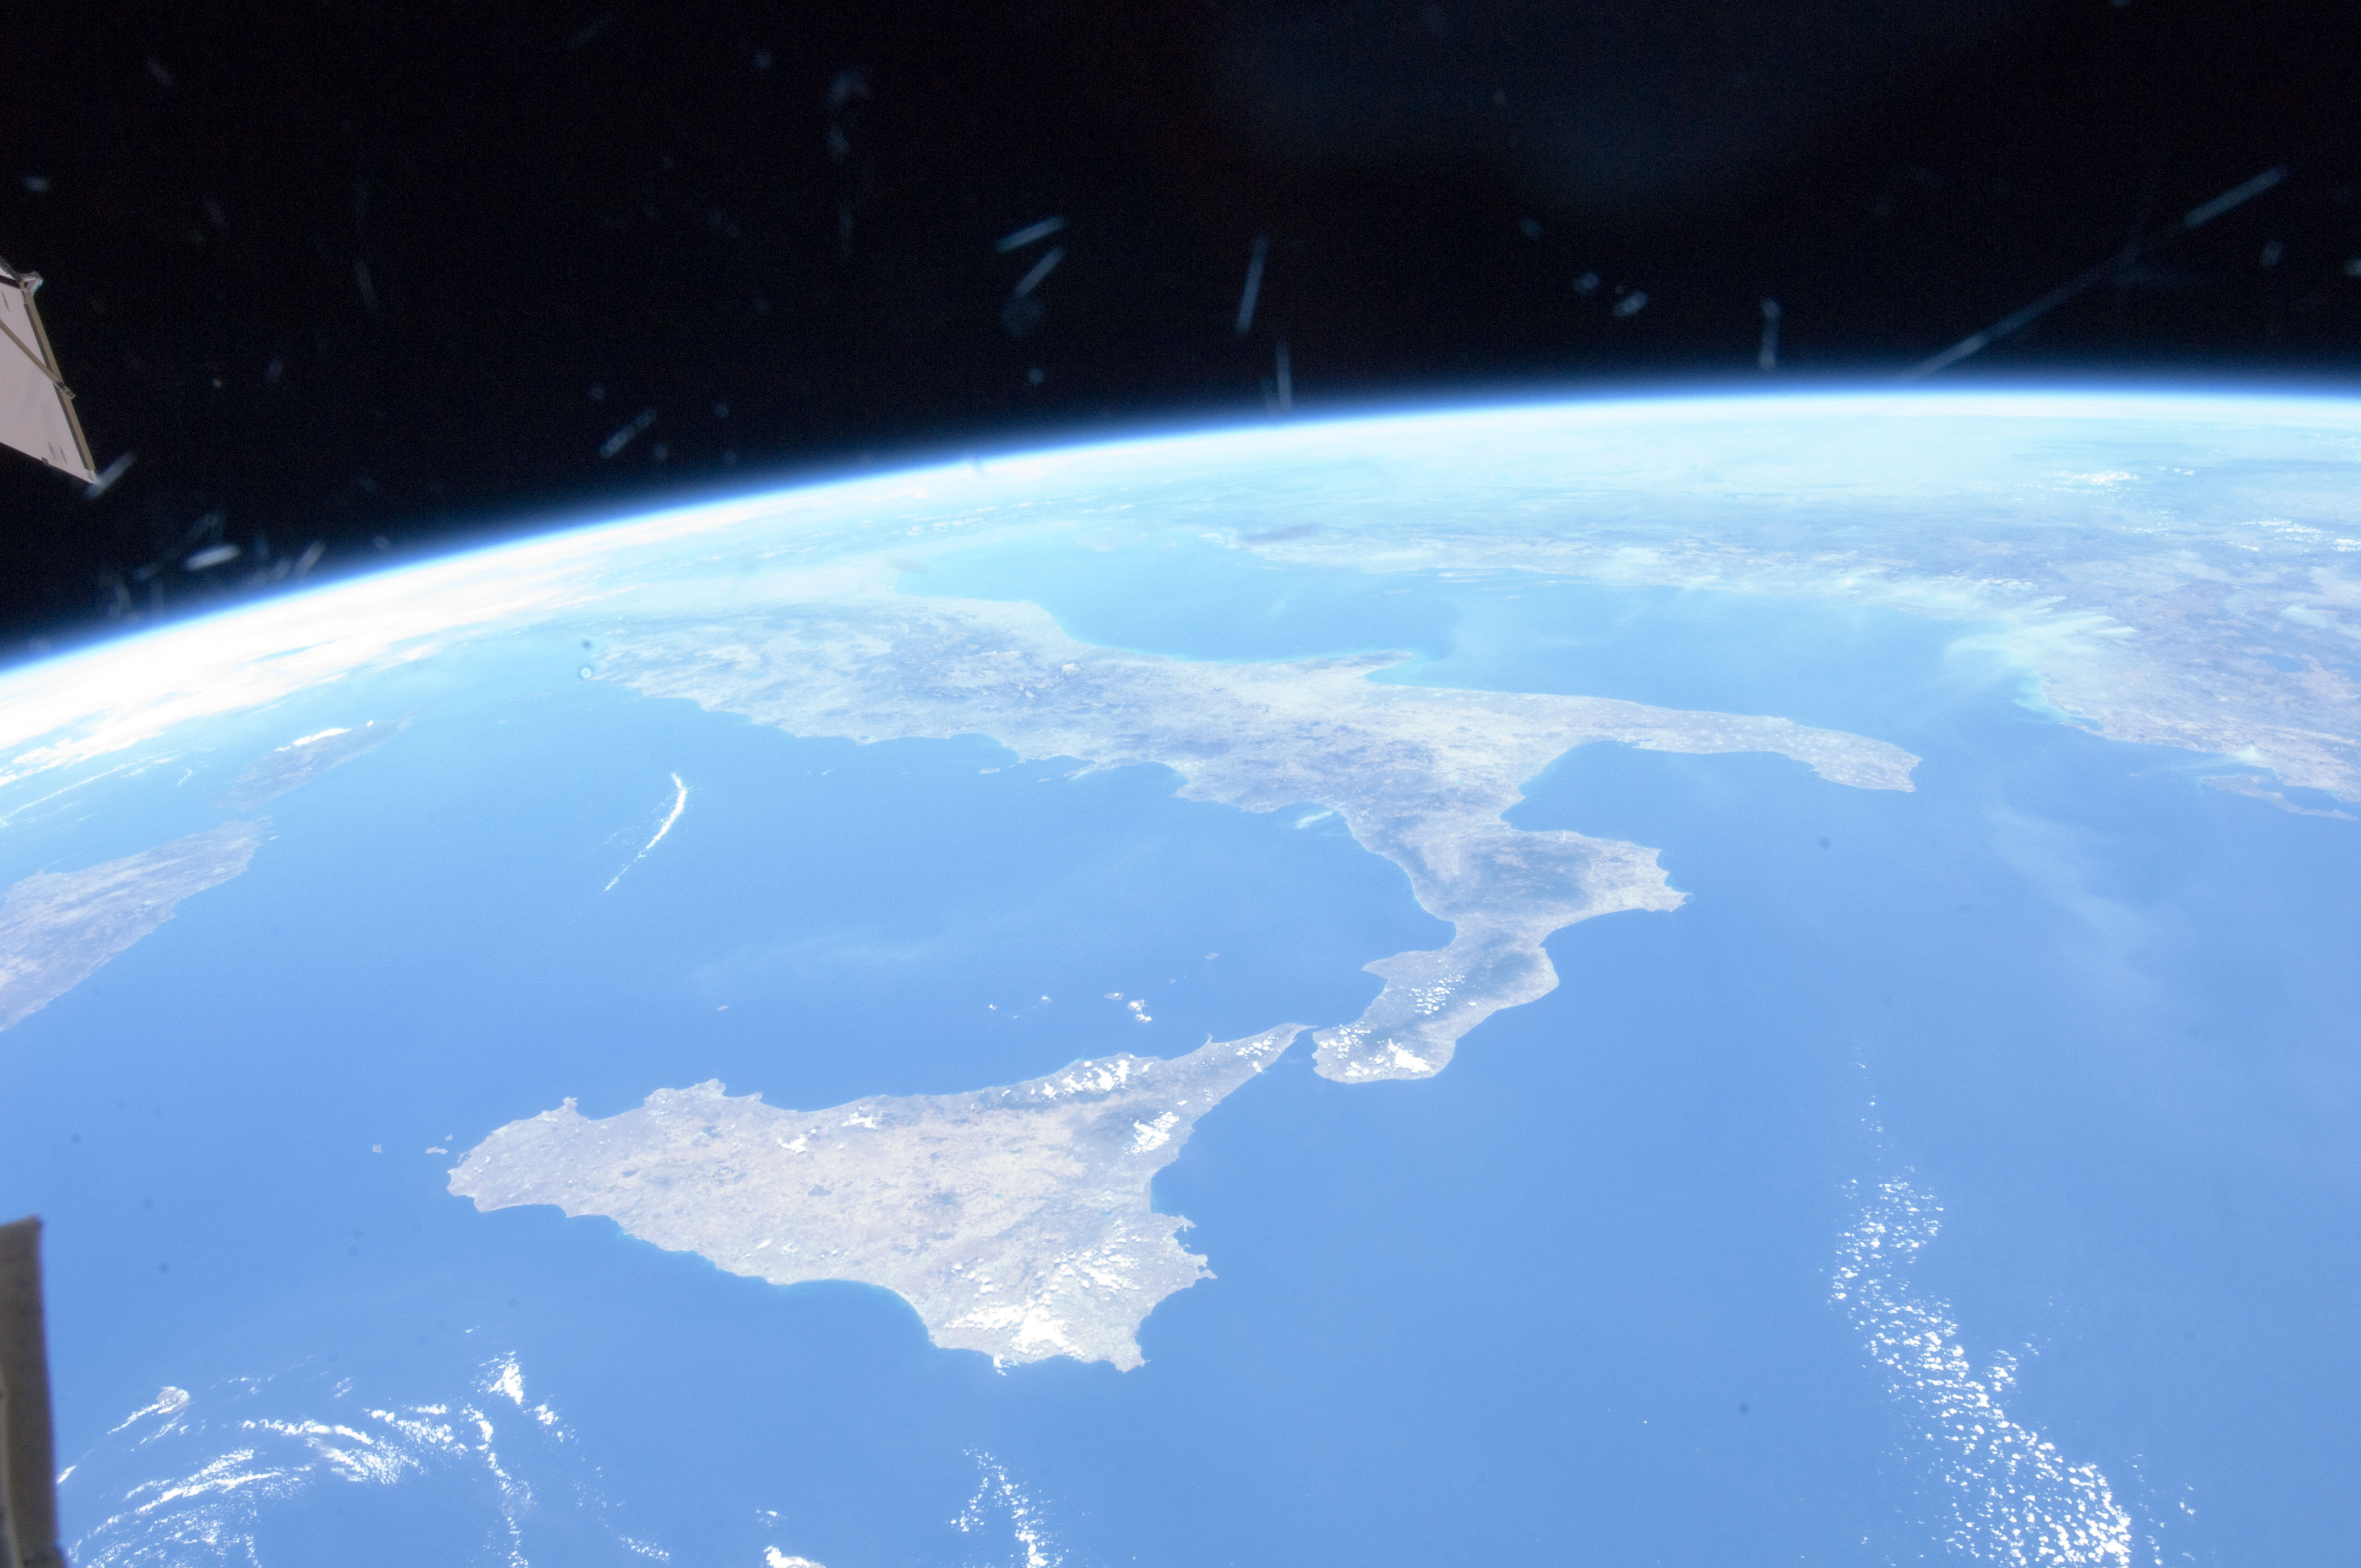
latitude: 41.0
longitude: 16.0
